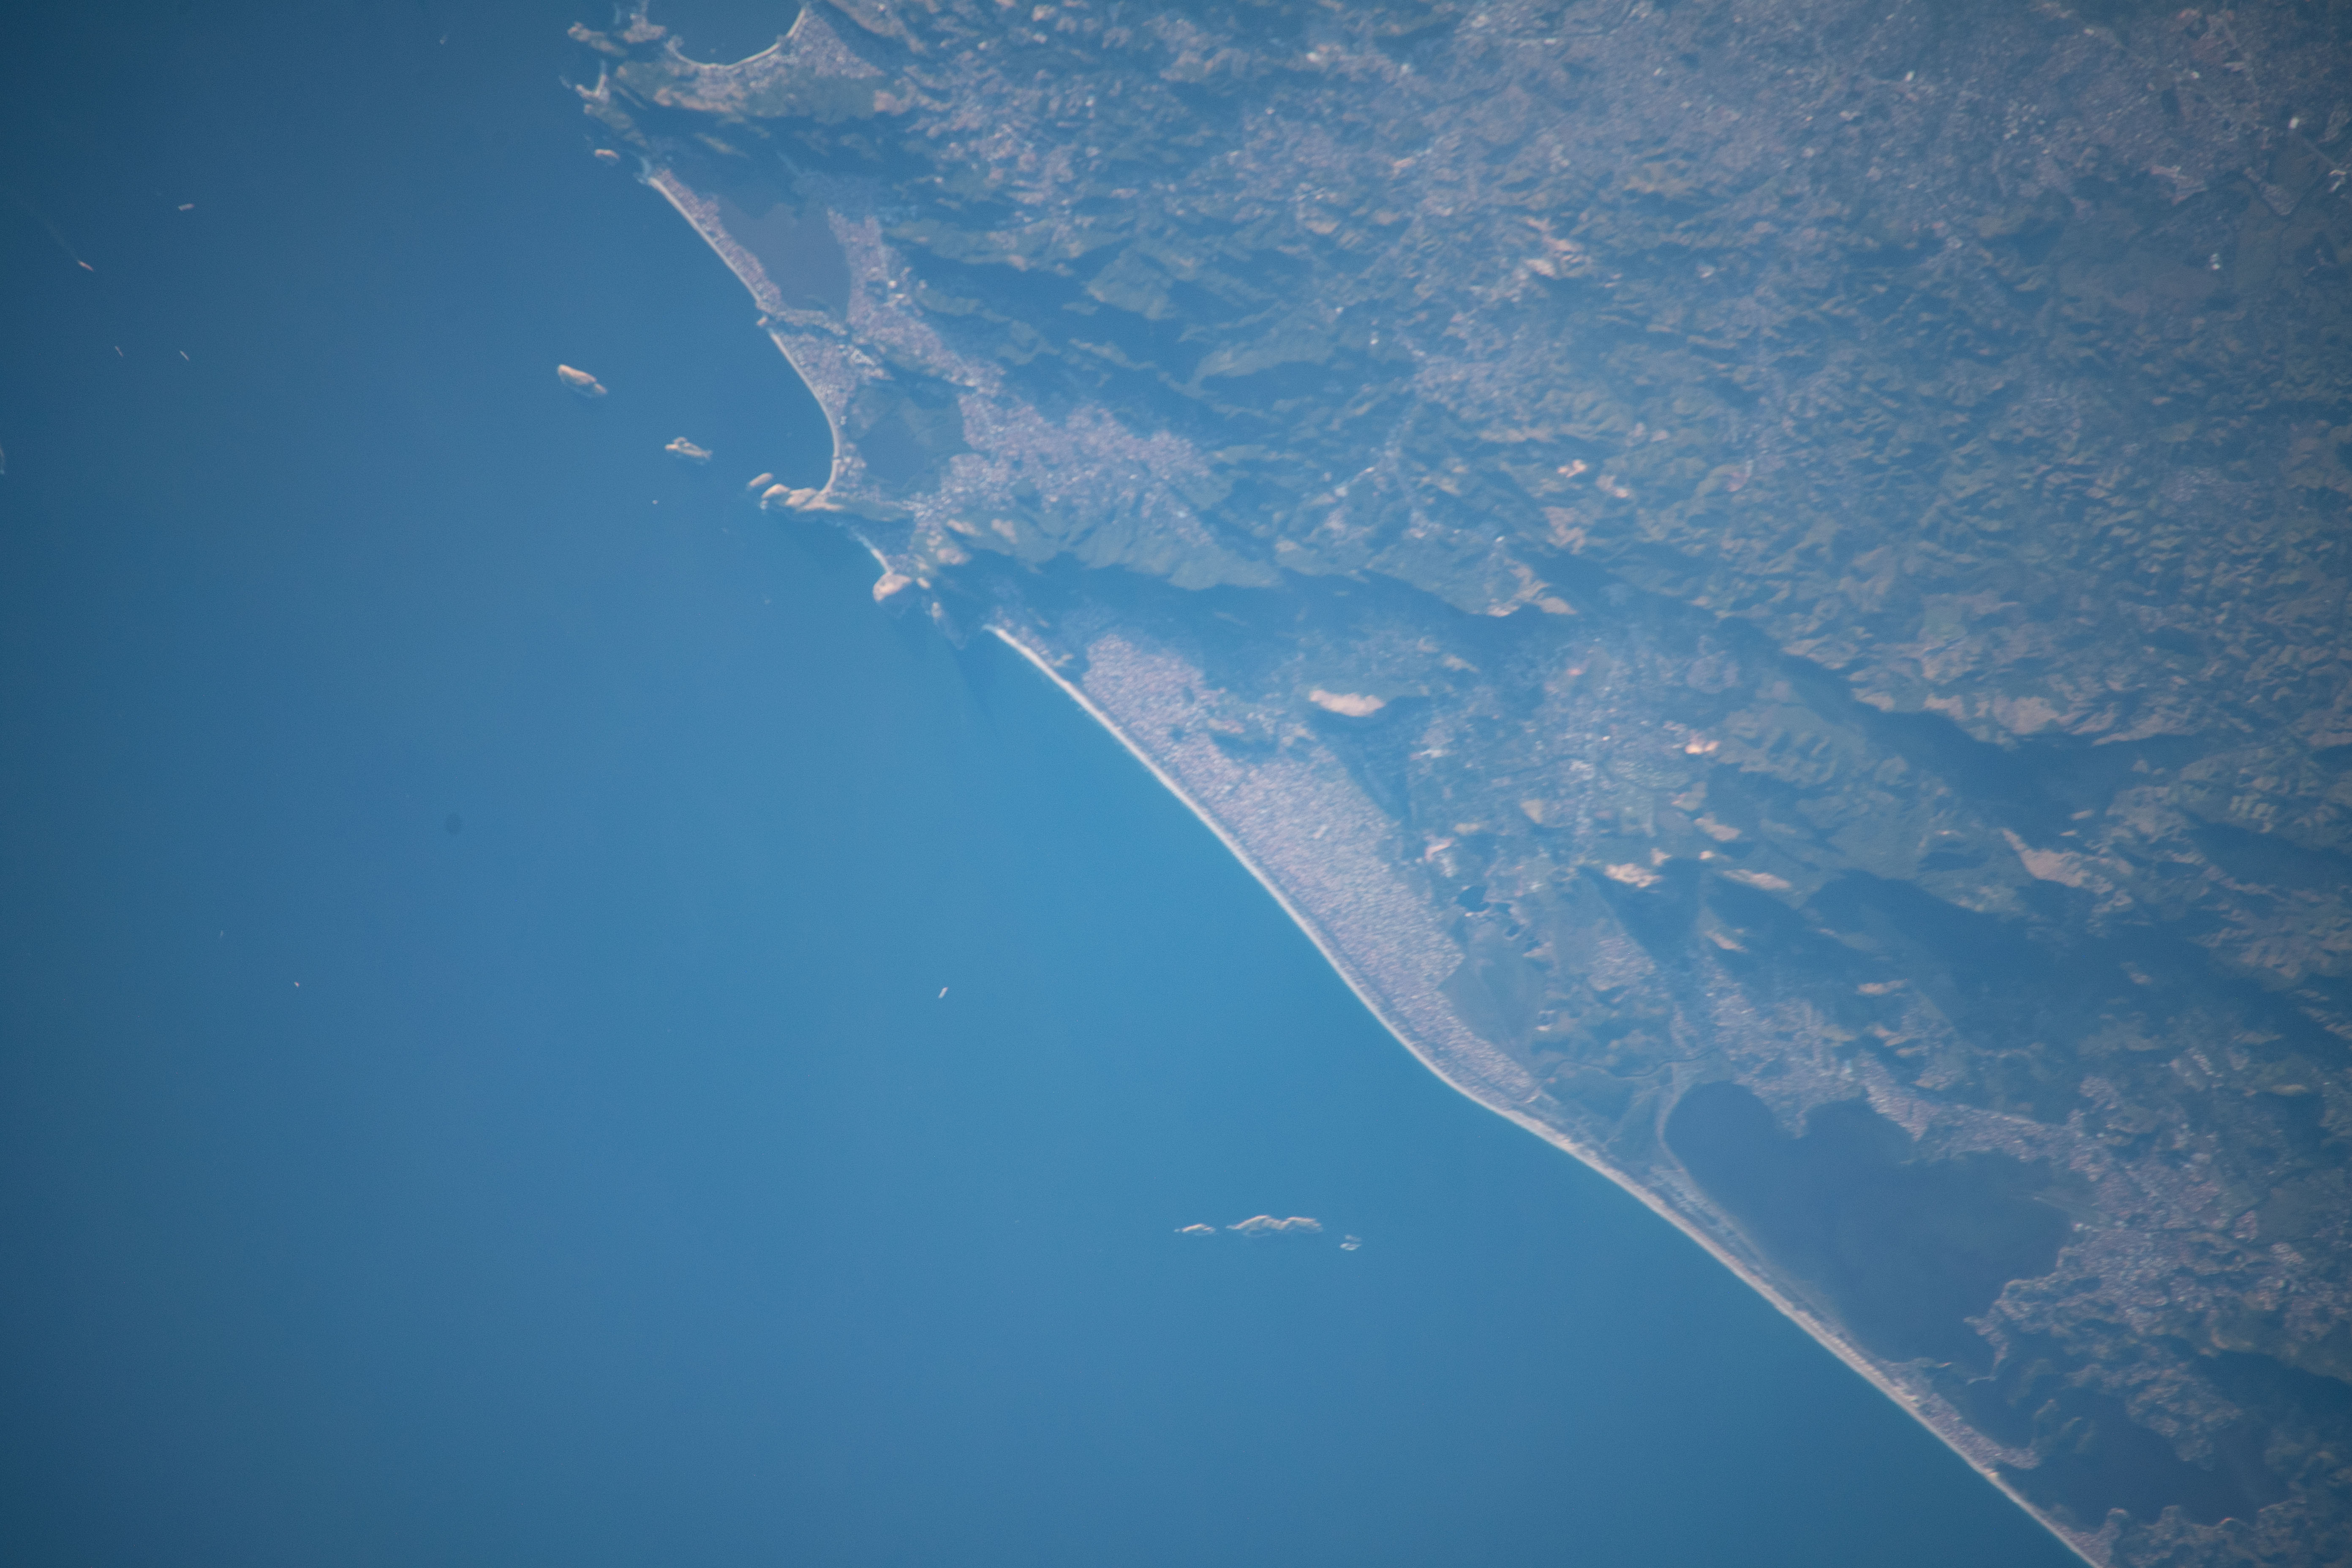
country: BRAZIL
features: MARICA, LAGOA DE MARICA
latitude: -23.0
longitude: -43.0
